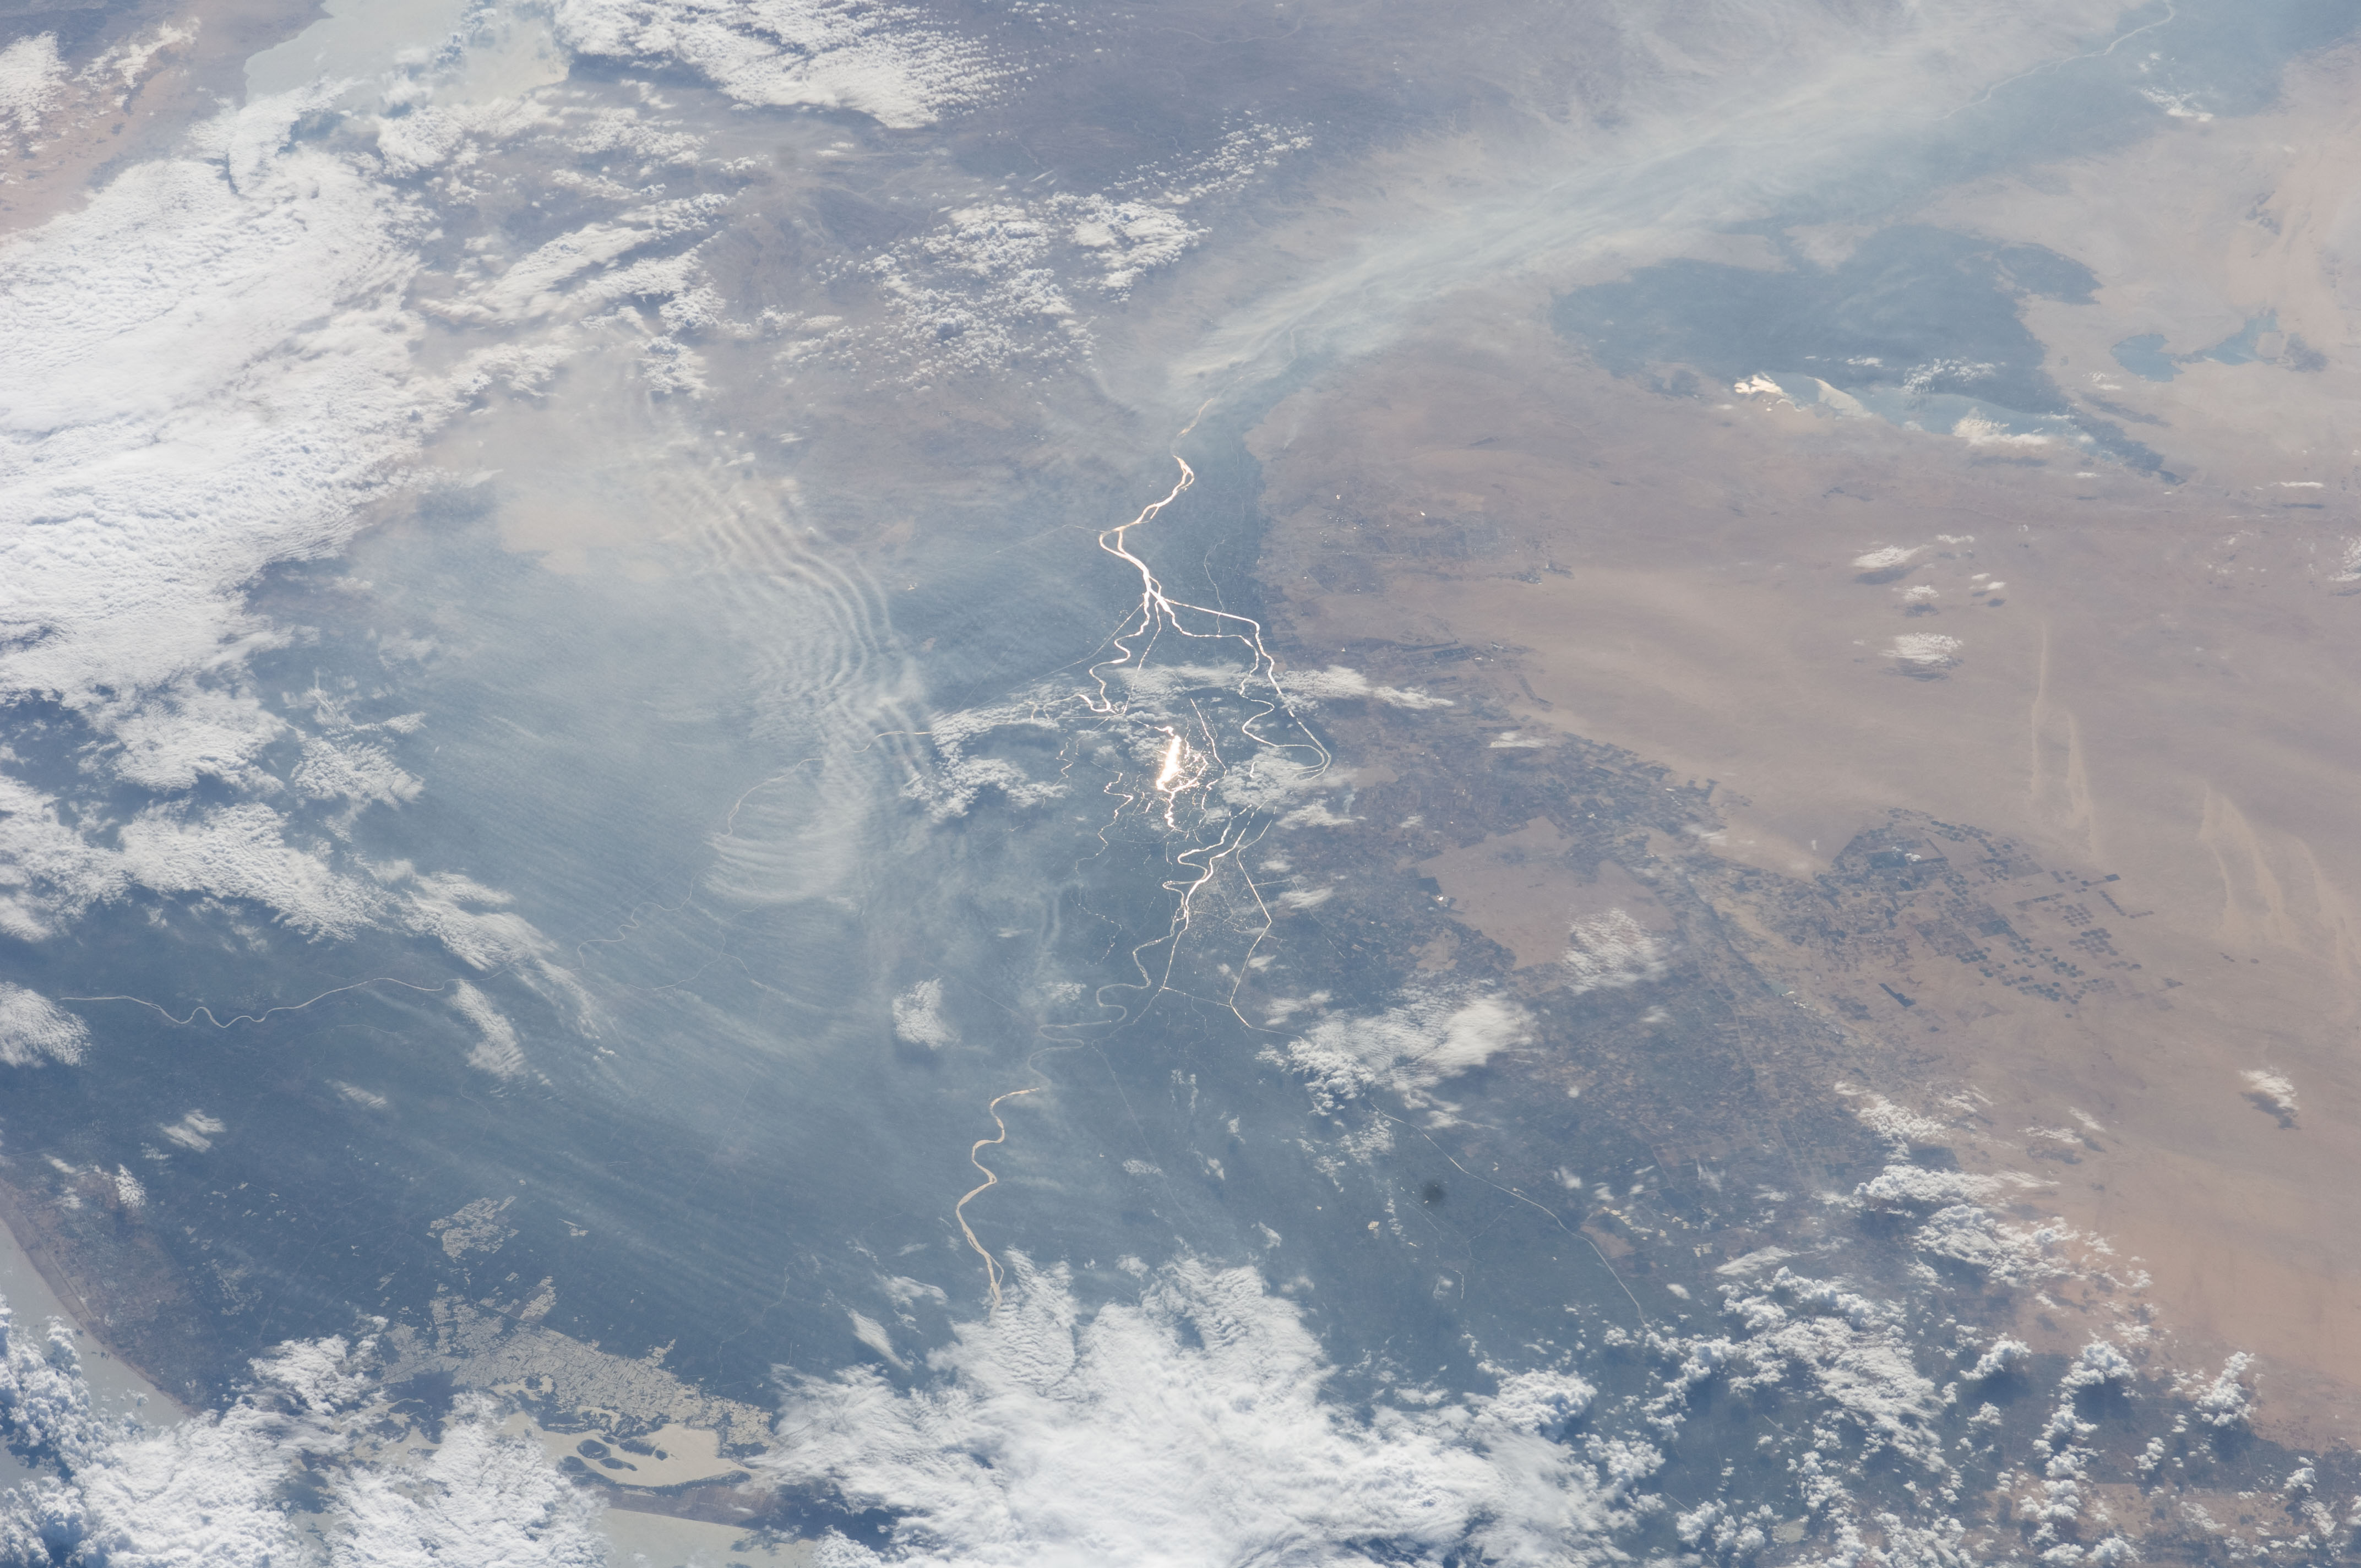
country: EGYPT
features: NILE RIVER DELTA, HEAVY SMOG, GLINT, CAIRO AREA, DESERT
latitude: 30.5
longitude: 31.0
